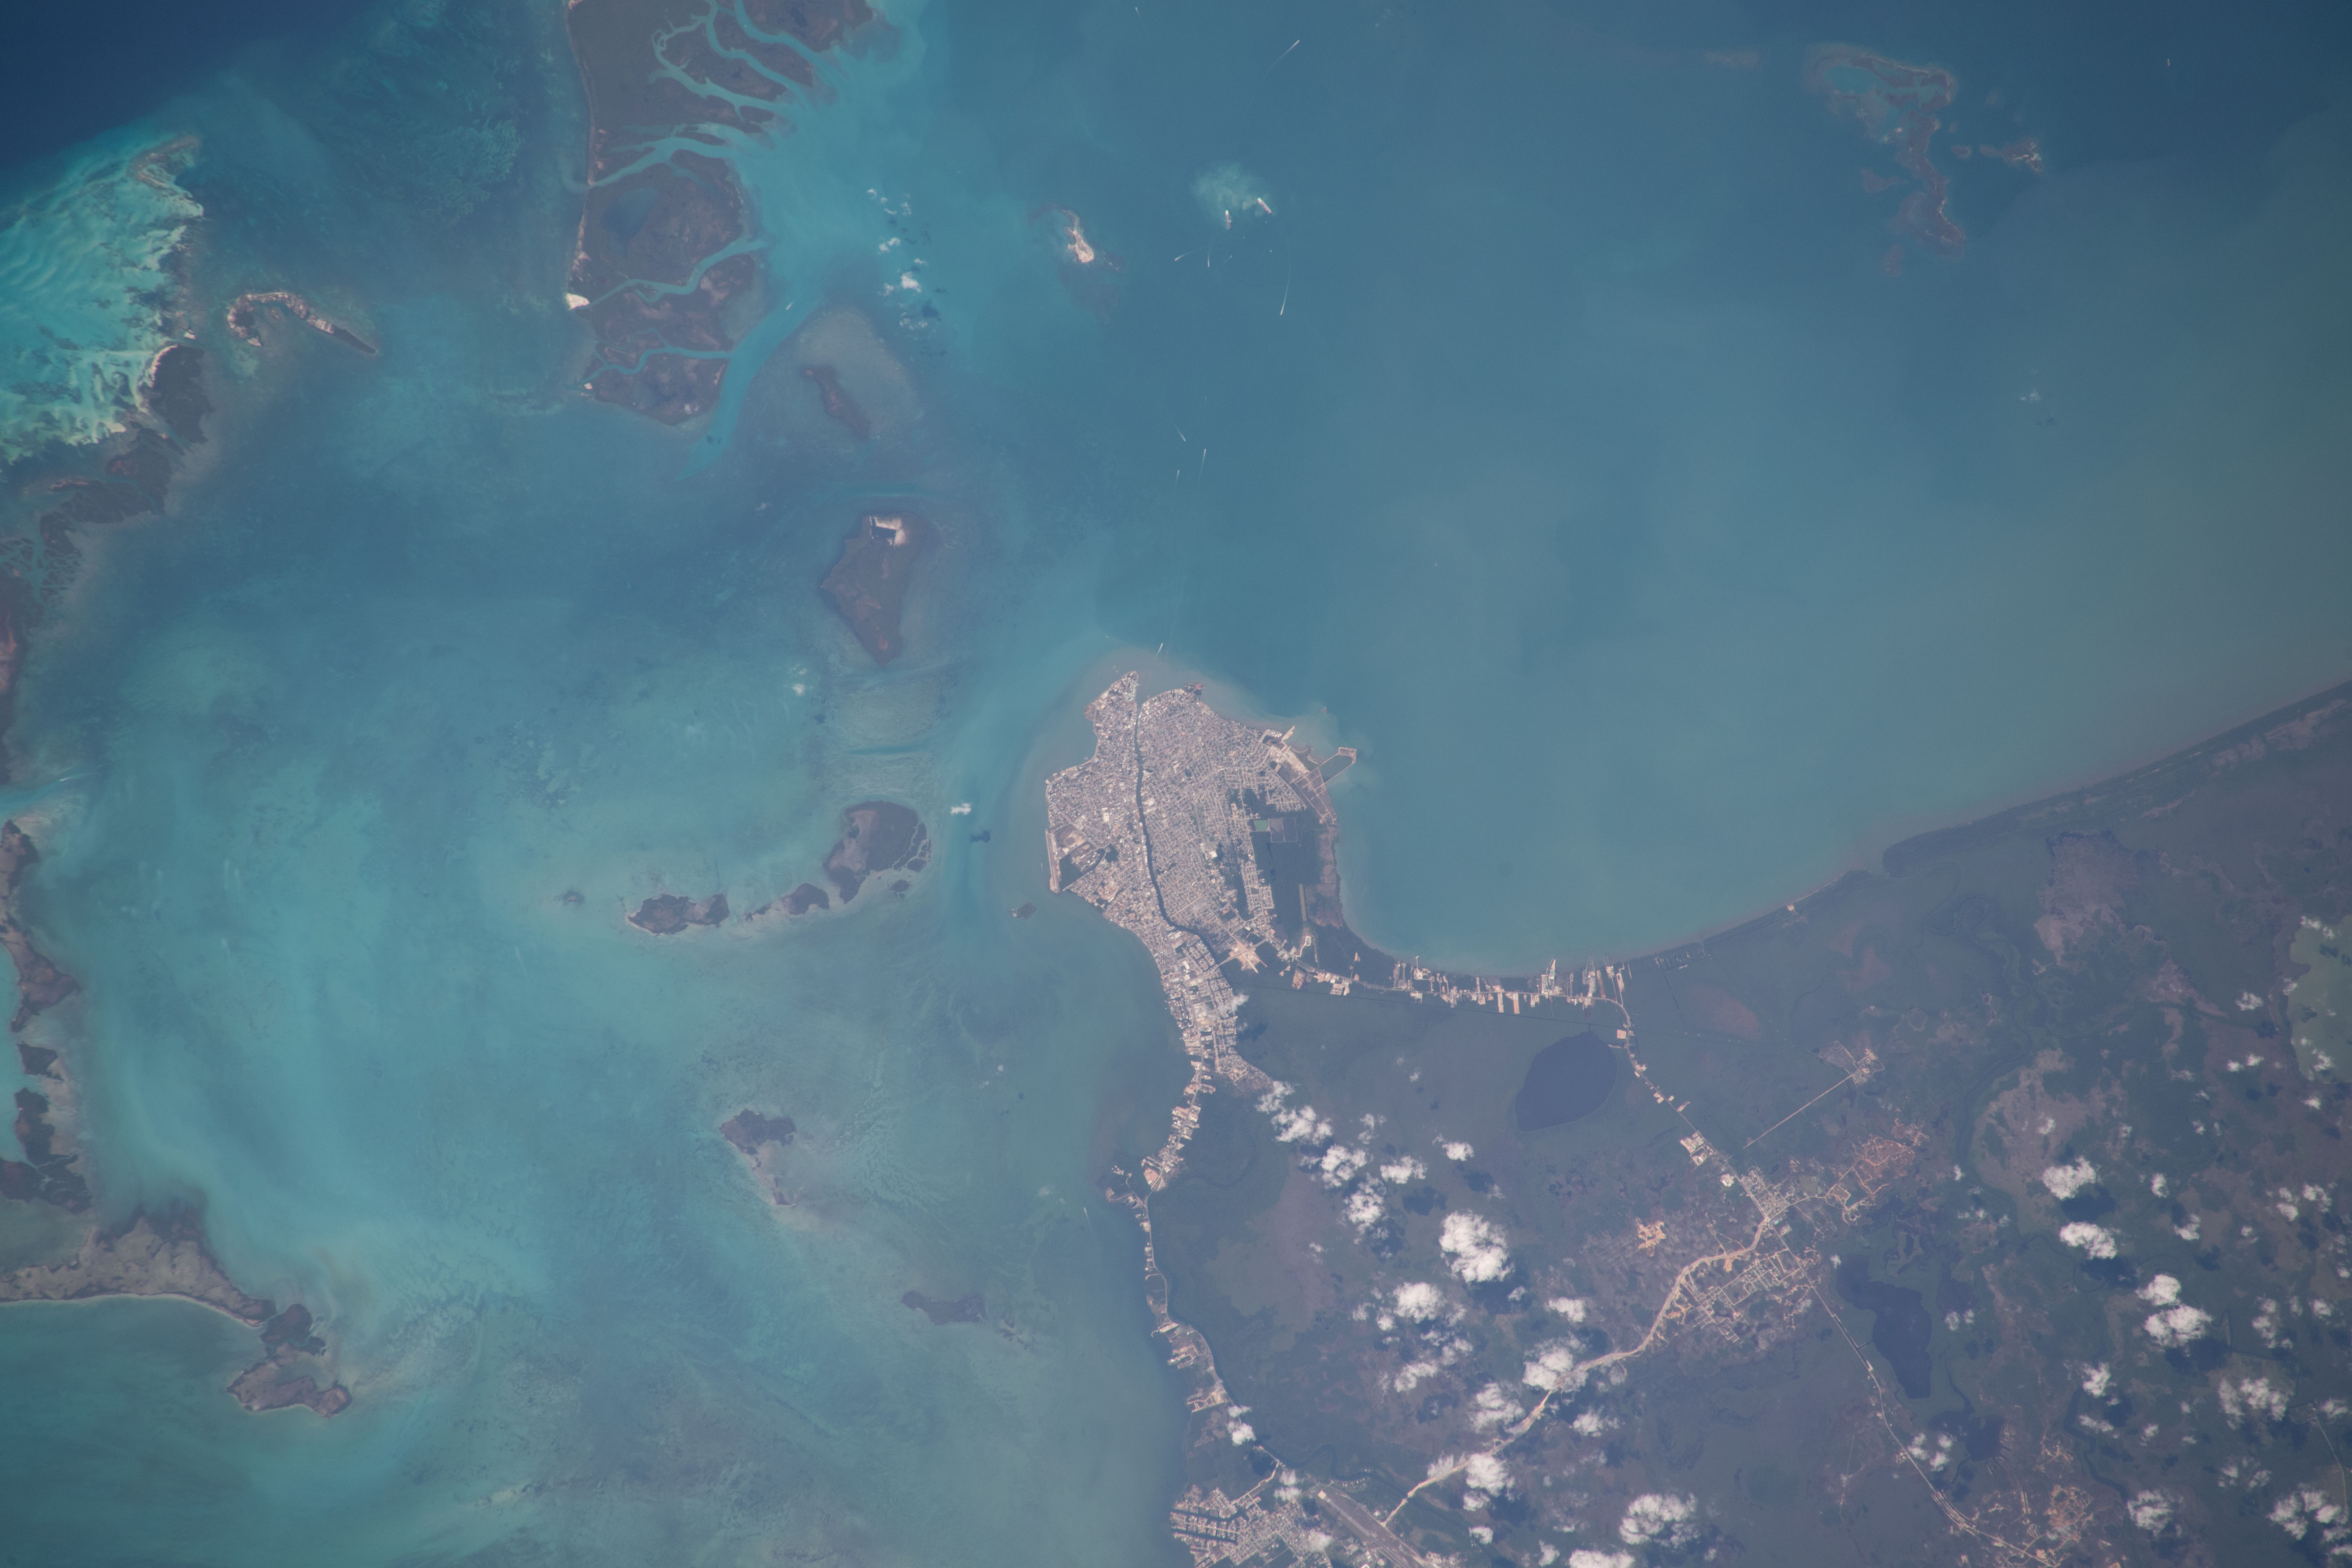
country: BELIZE
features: BELIZE CITY, HAULOVER CREEK, DROWNED CAYS
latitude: 17.5
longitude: -88.2
